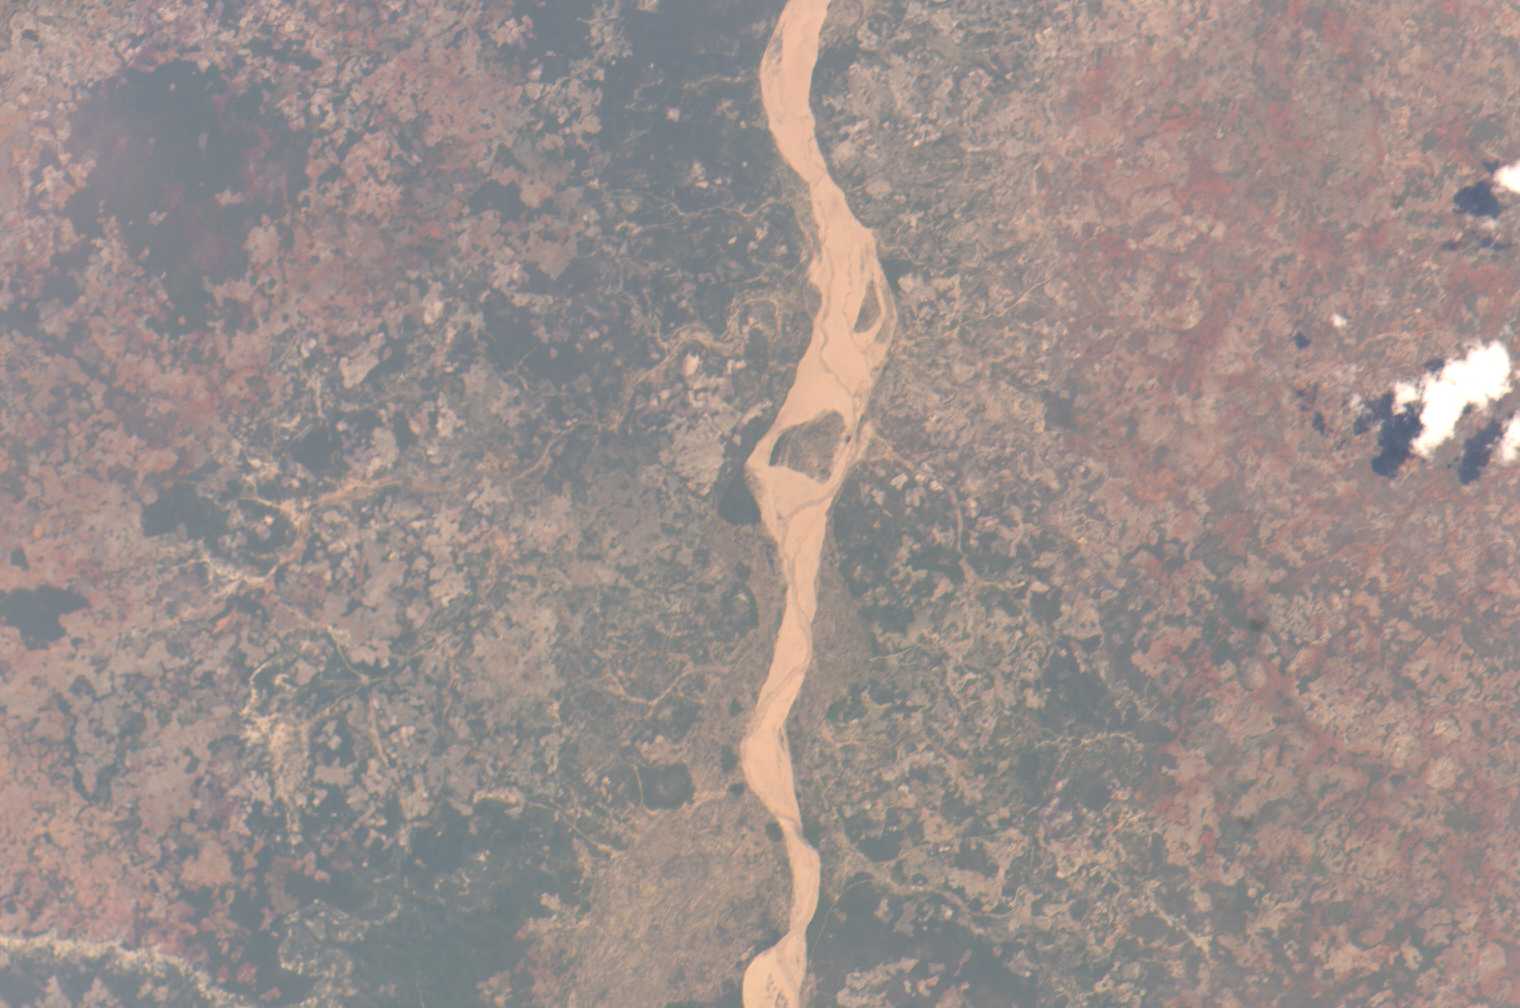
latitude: -24.6
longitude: 44.3
